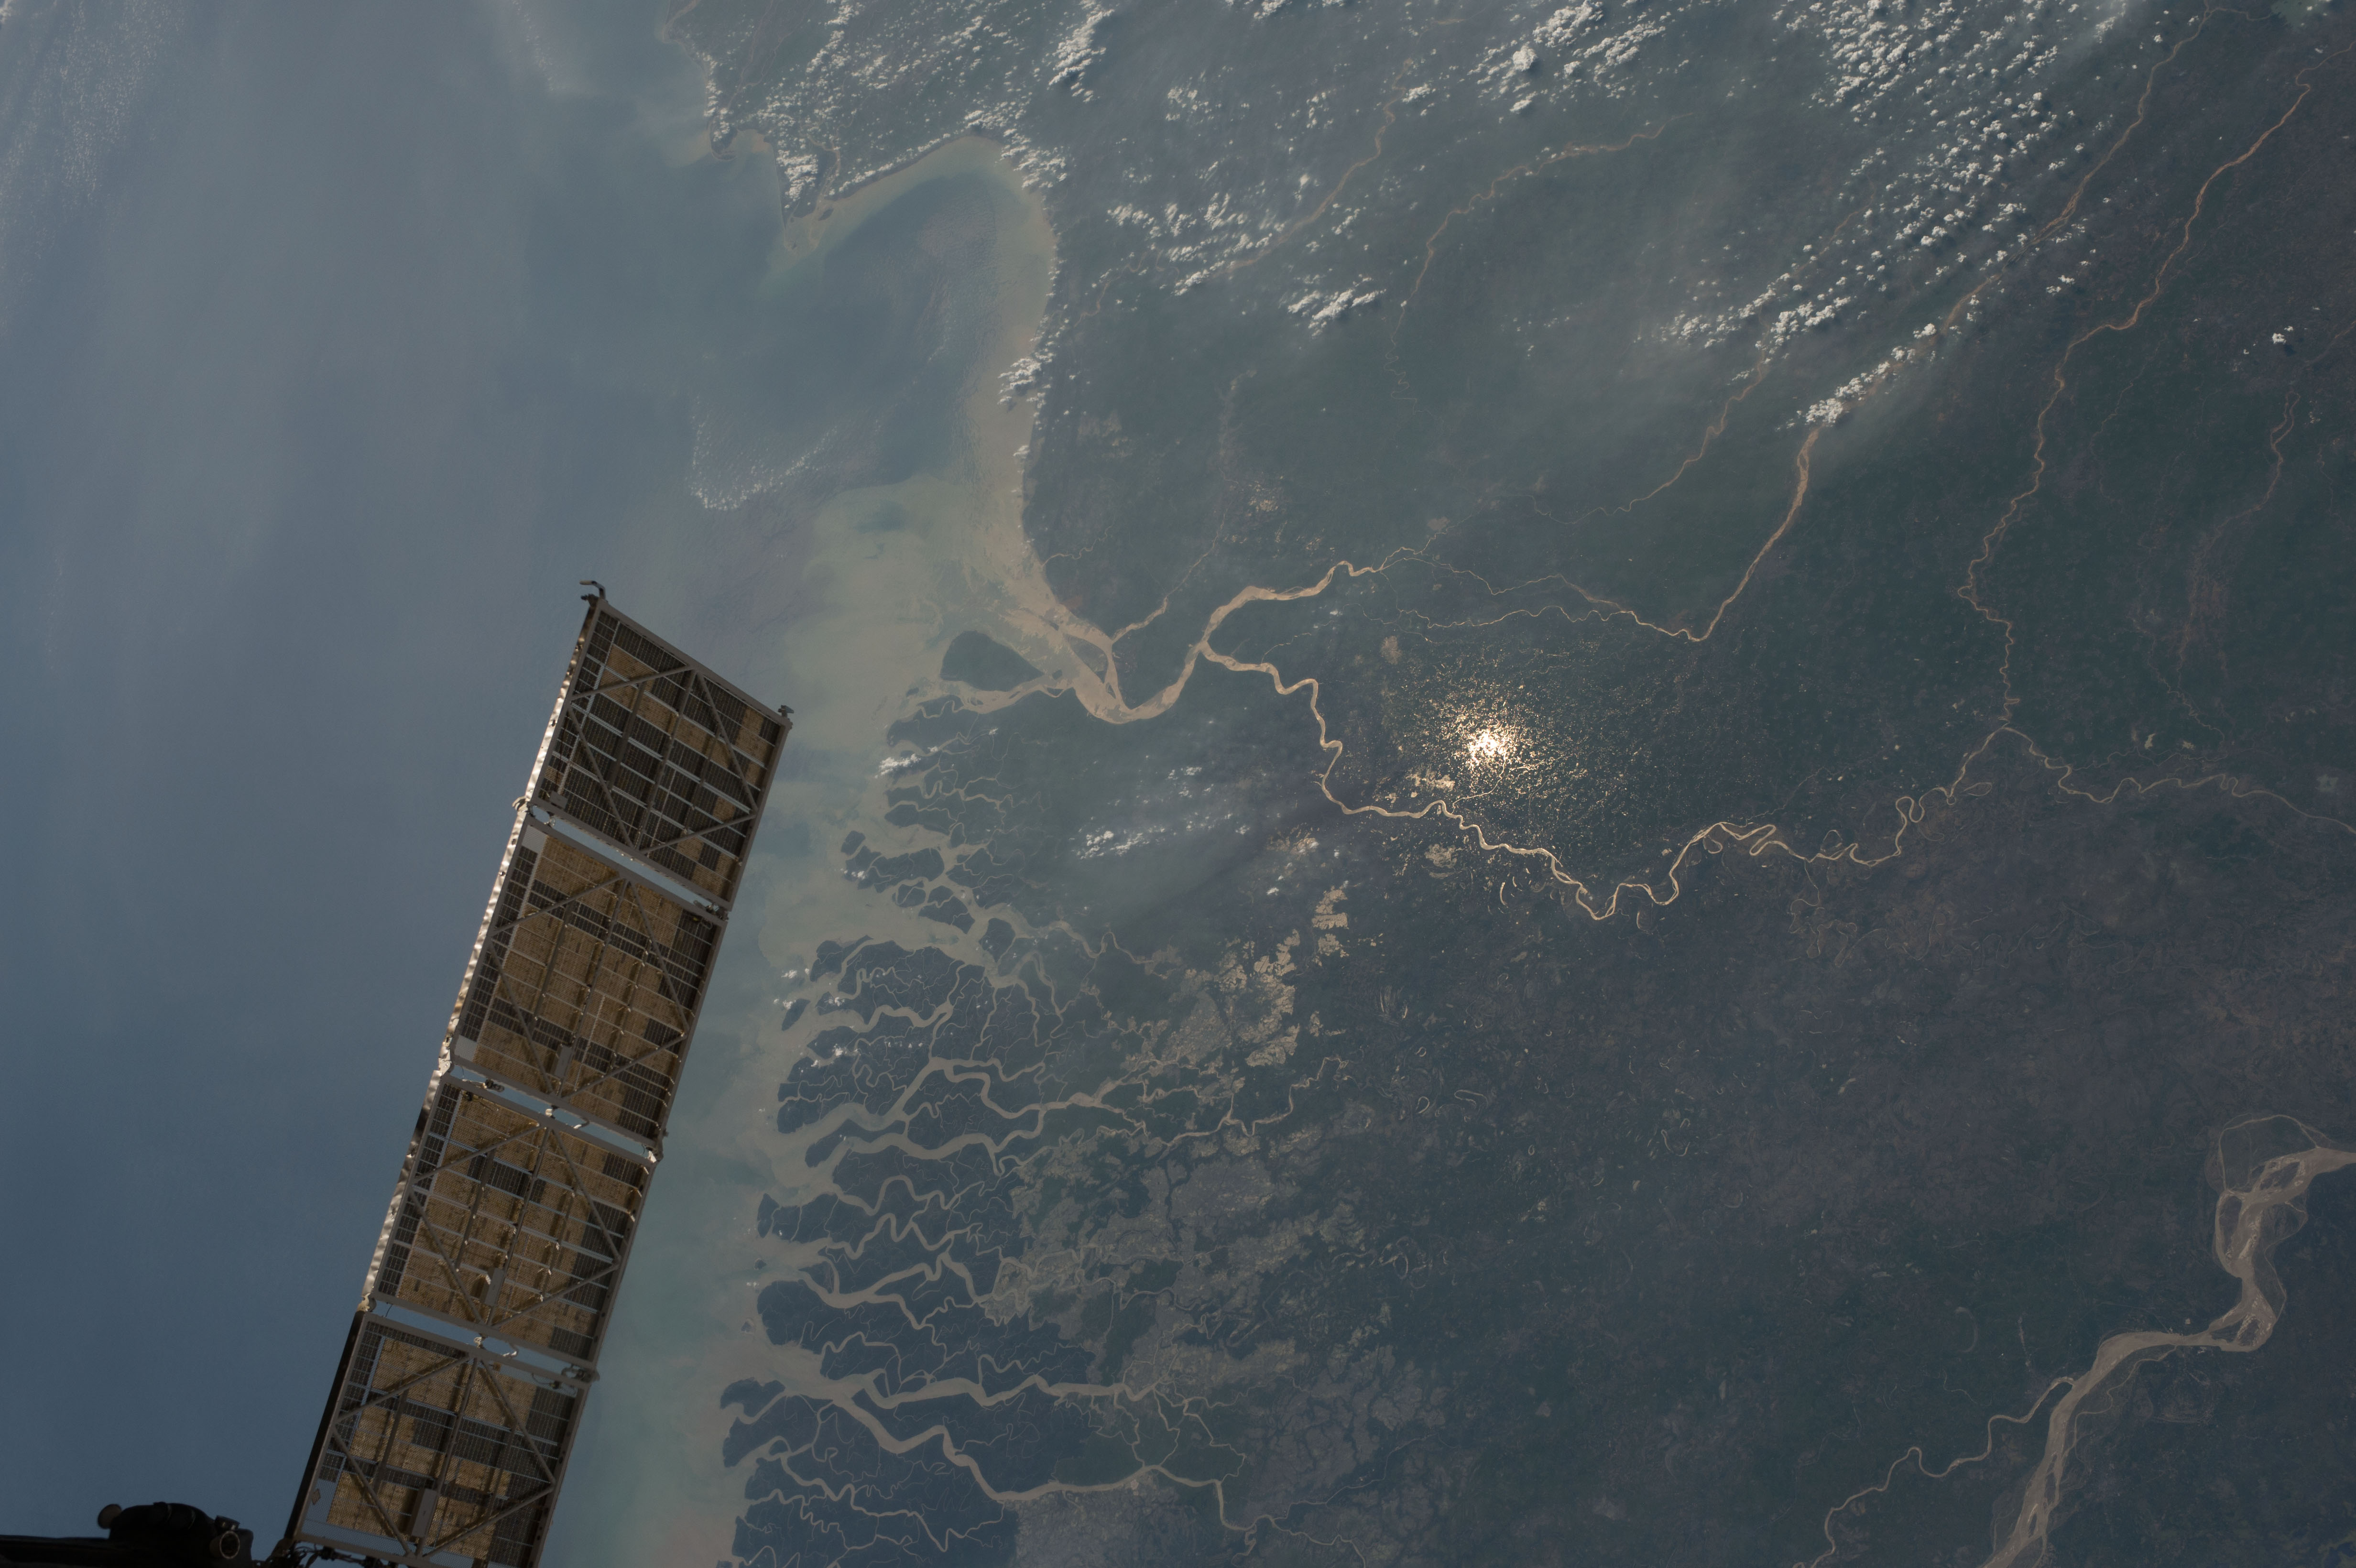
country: INDIA
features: GANGES R., PADMA R., HOOGHLY R., GANGES DELTA, B. OF BENGAL
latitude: 22.0
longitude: 88.5
